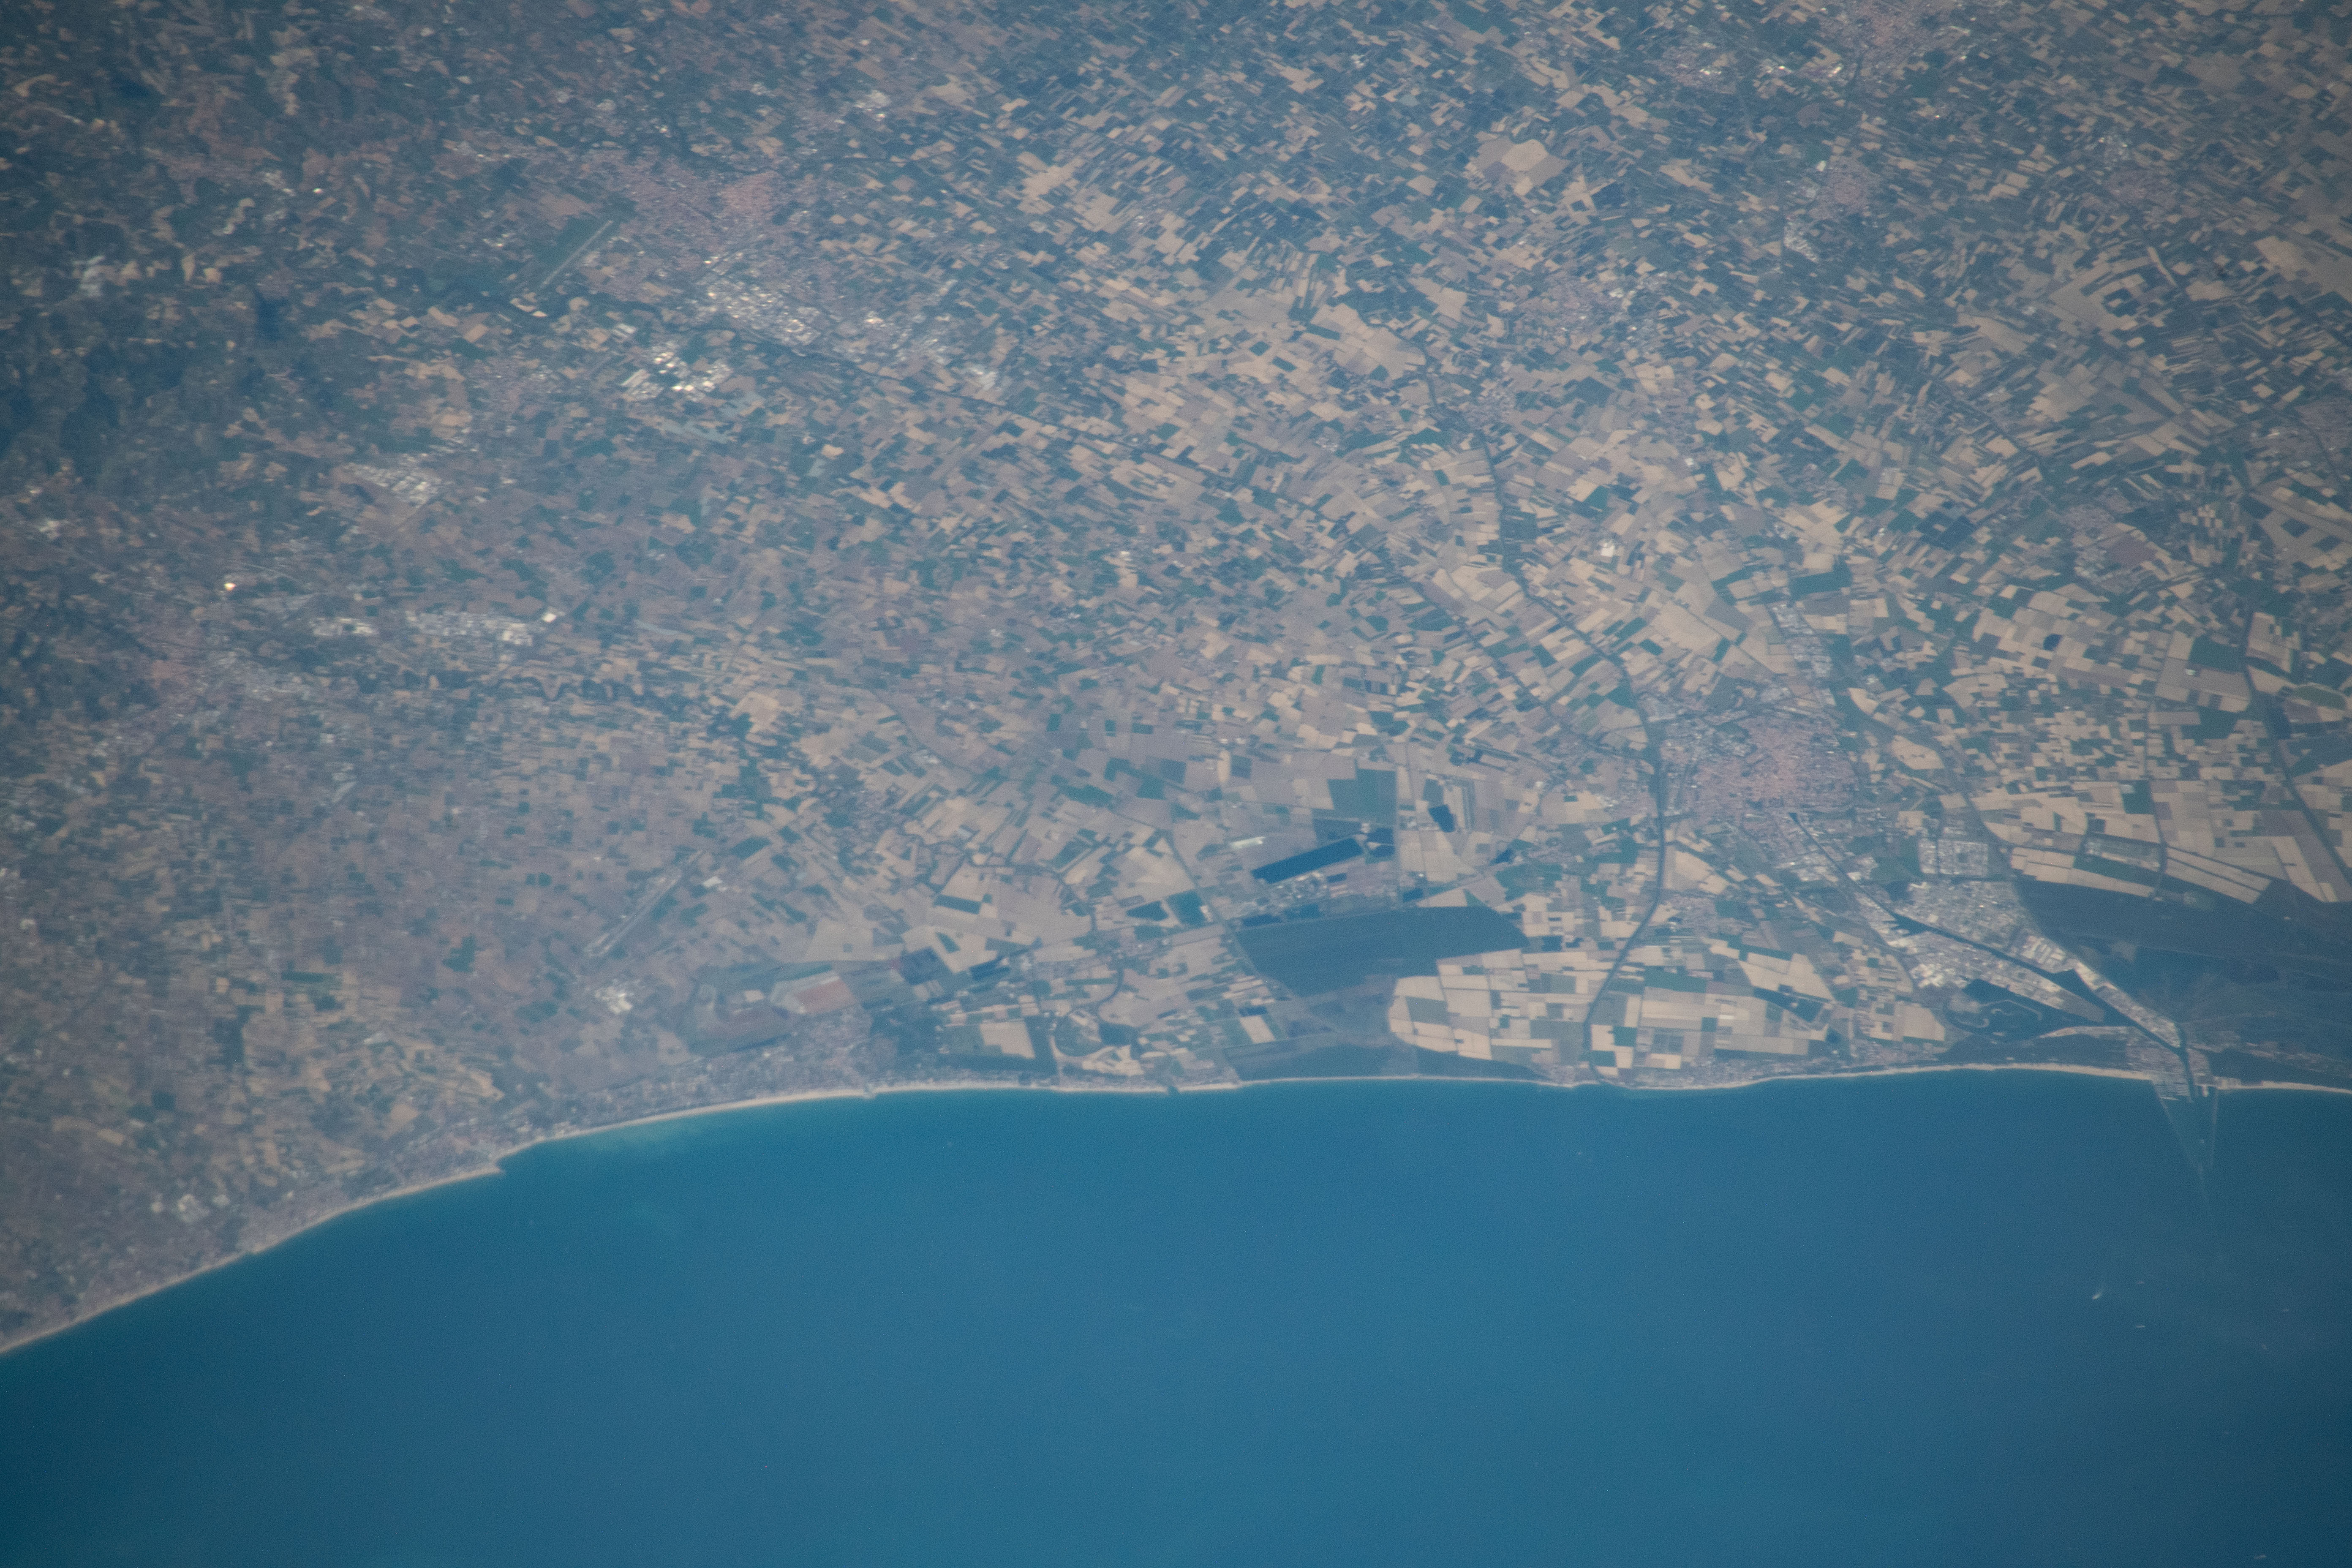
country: ITALY
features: ADRIATIC SEA, NORTH EAST ITALY
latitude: 44.3
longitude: 12.2
